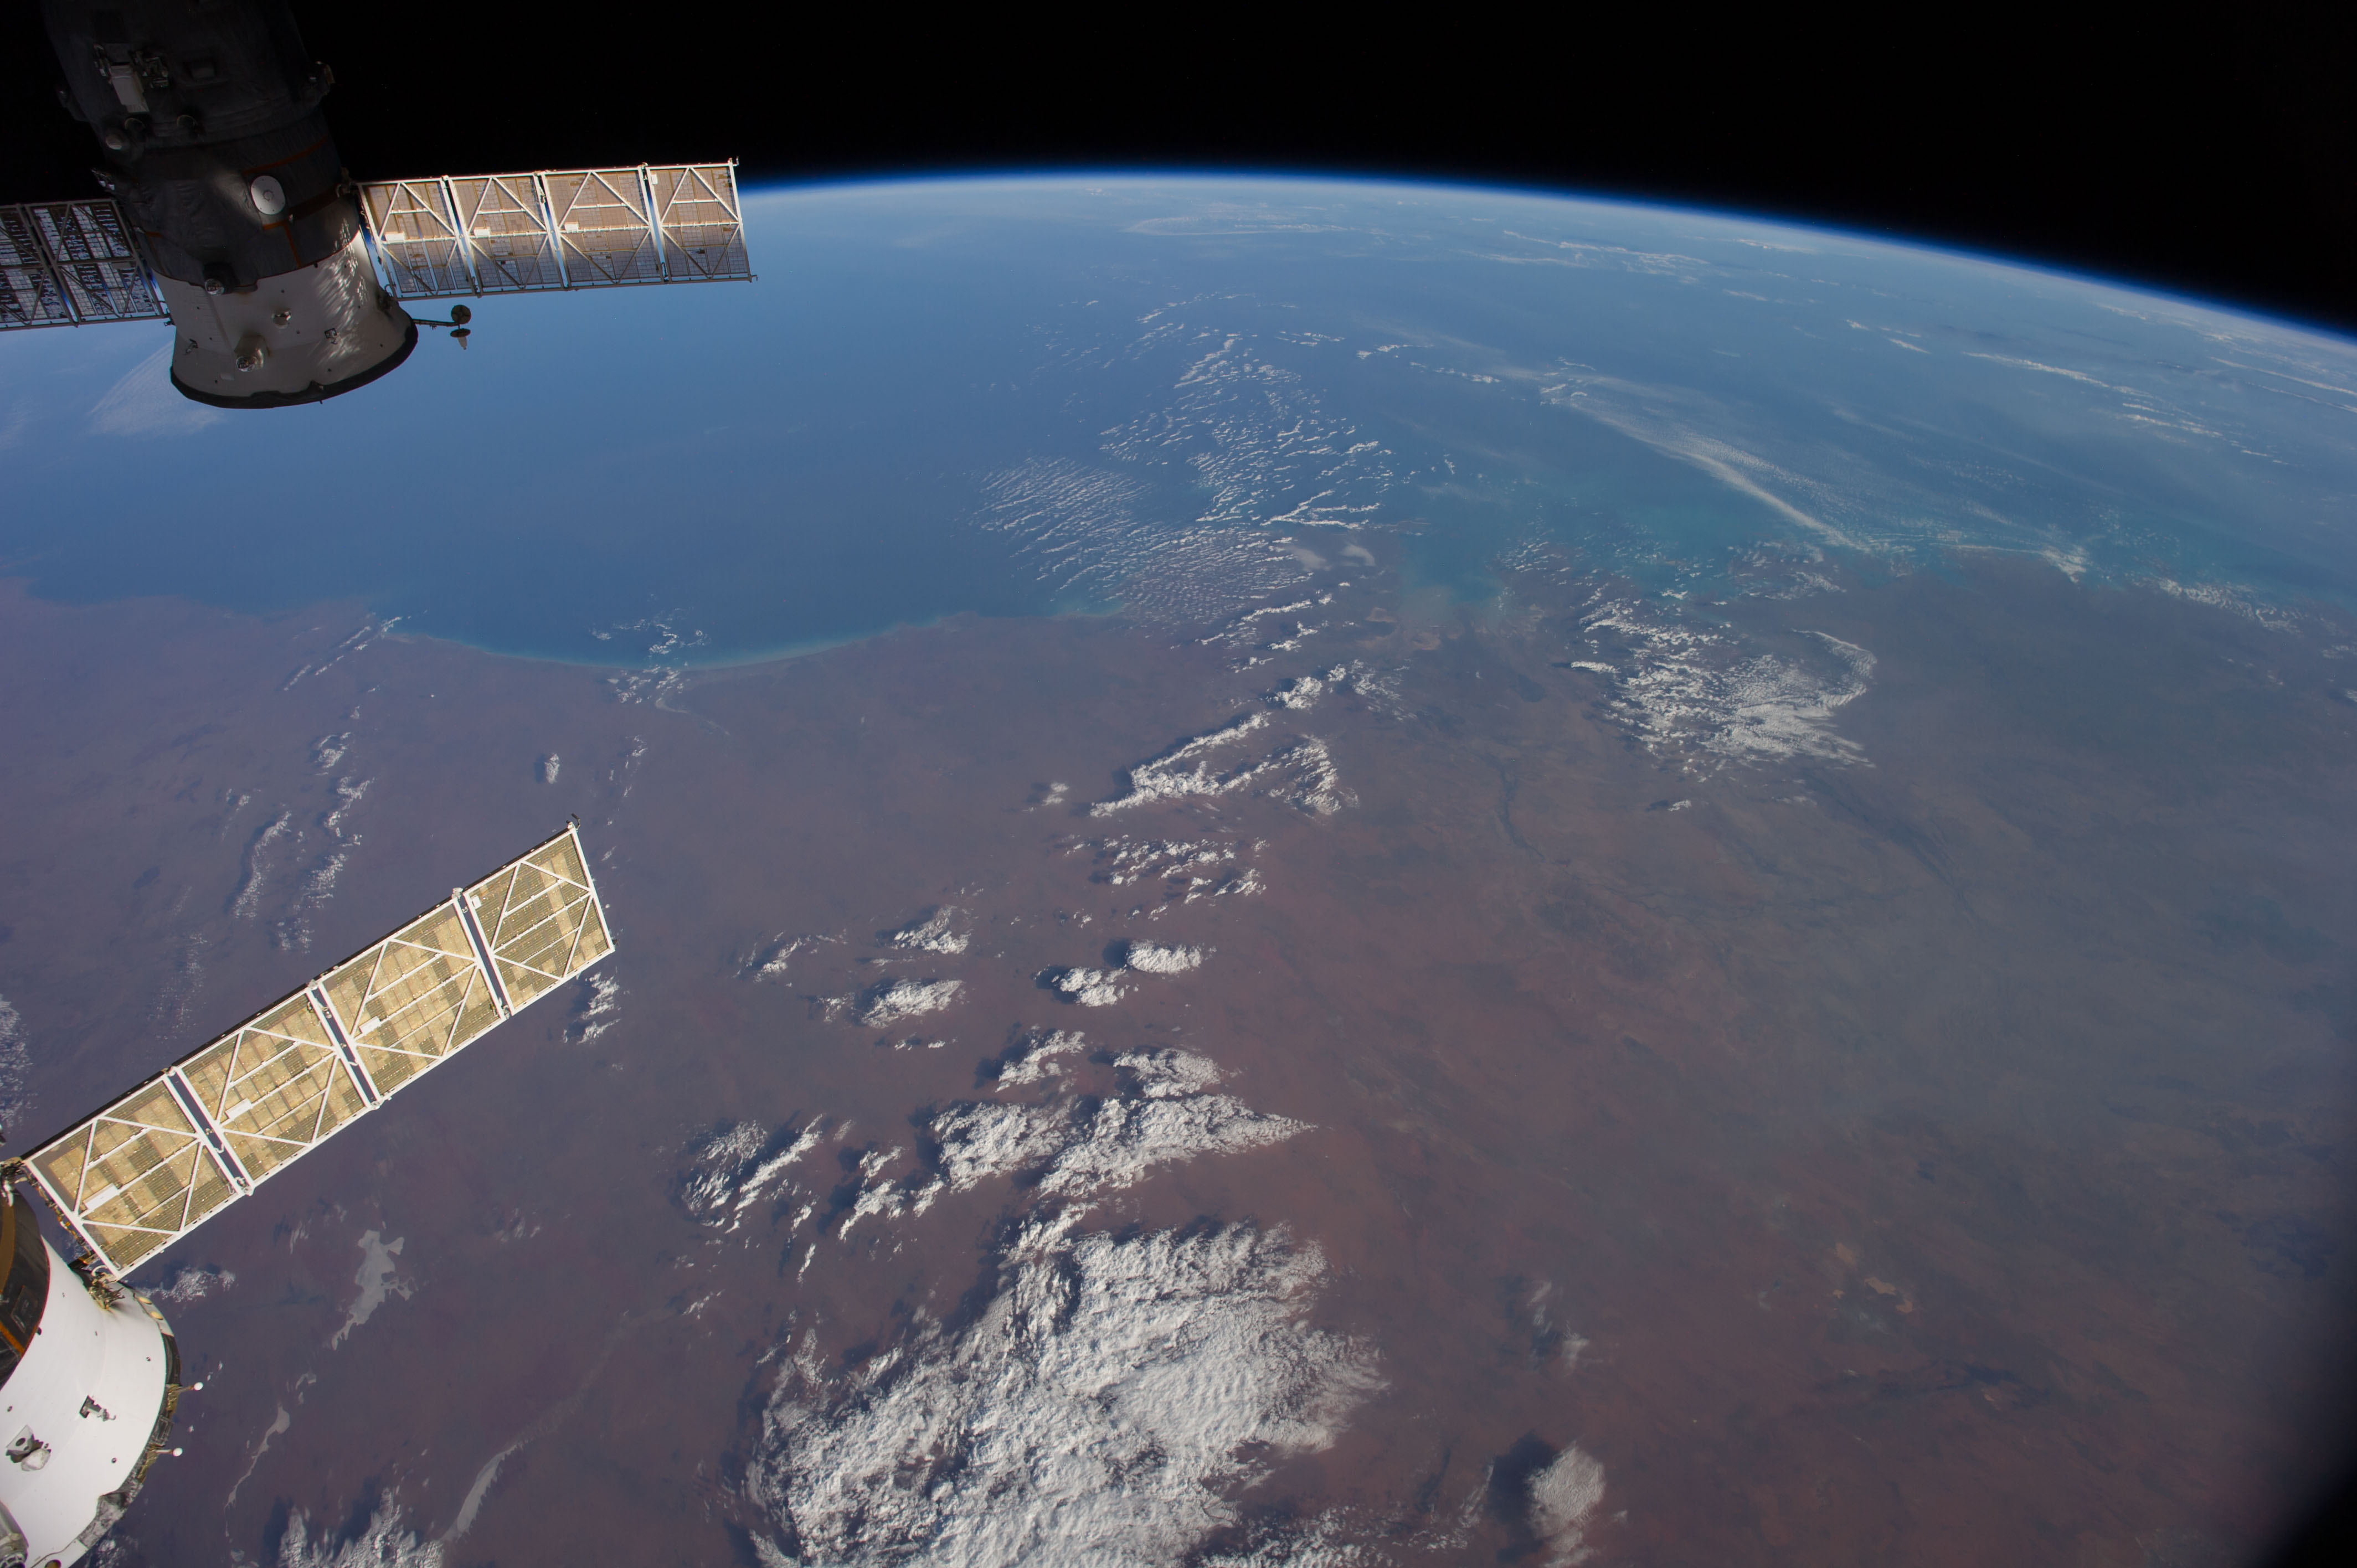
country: AUSTRALIA-WA
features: INDIAN O., KING SOUND, FITZROY R., GASCOYNE R., ATMOSPHERIC LIMB
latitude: -18.5
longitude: 123.0
